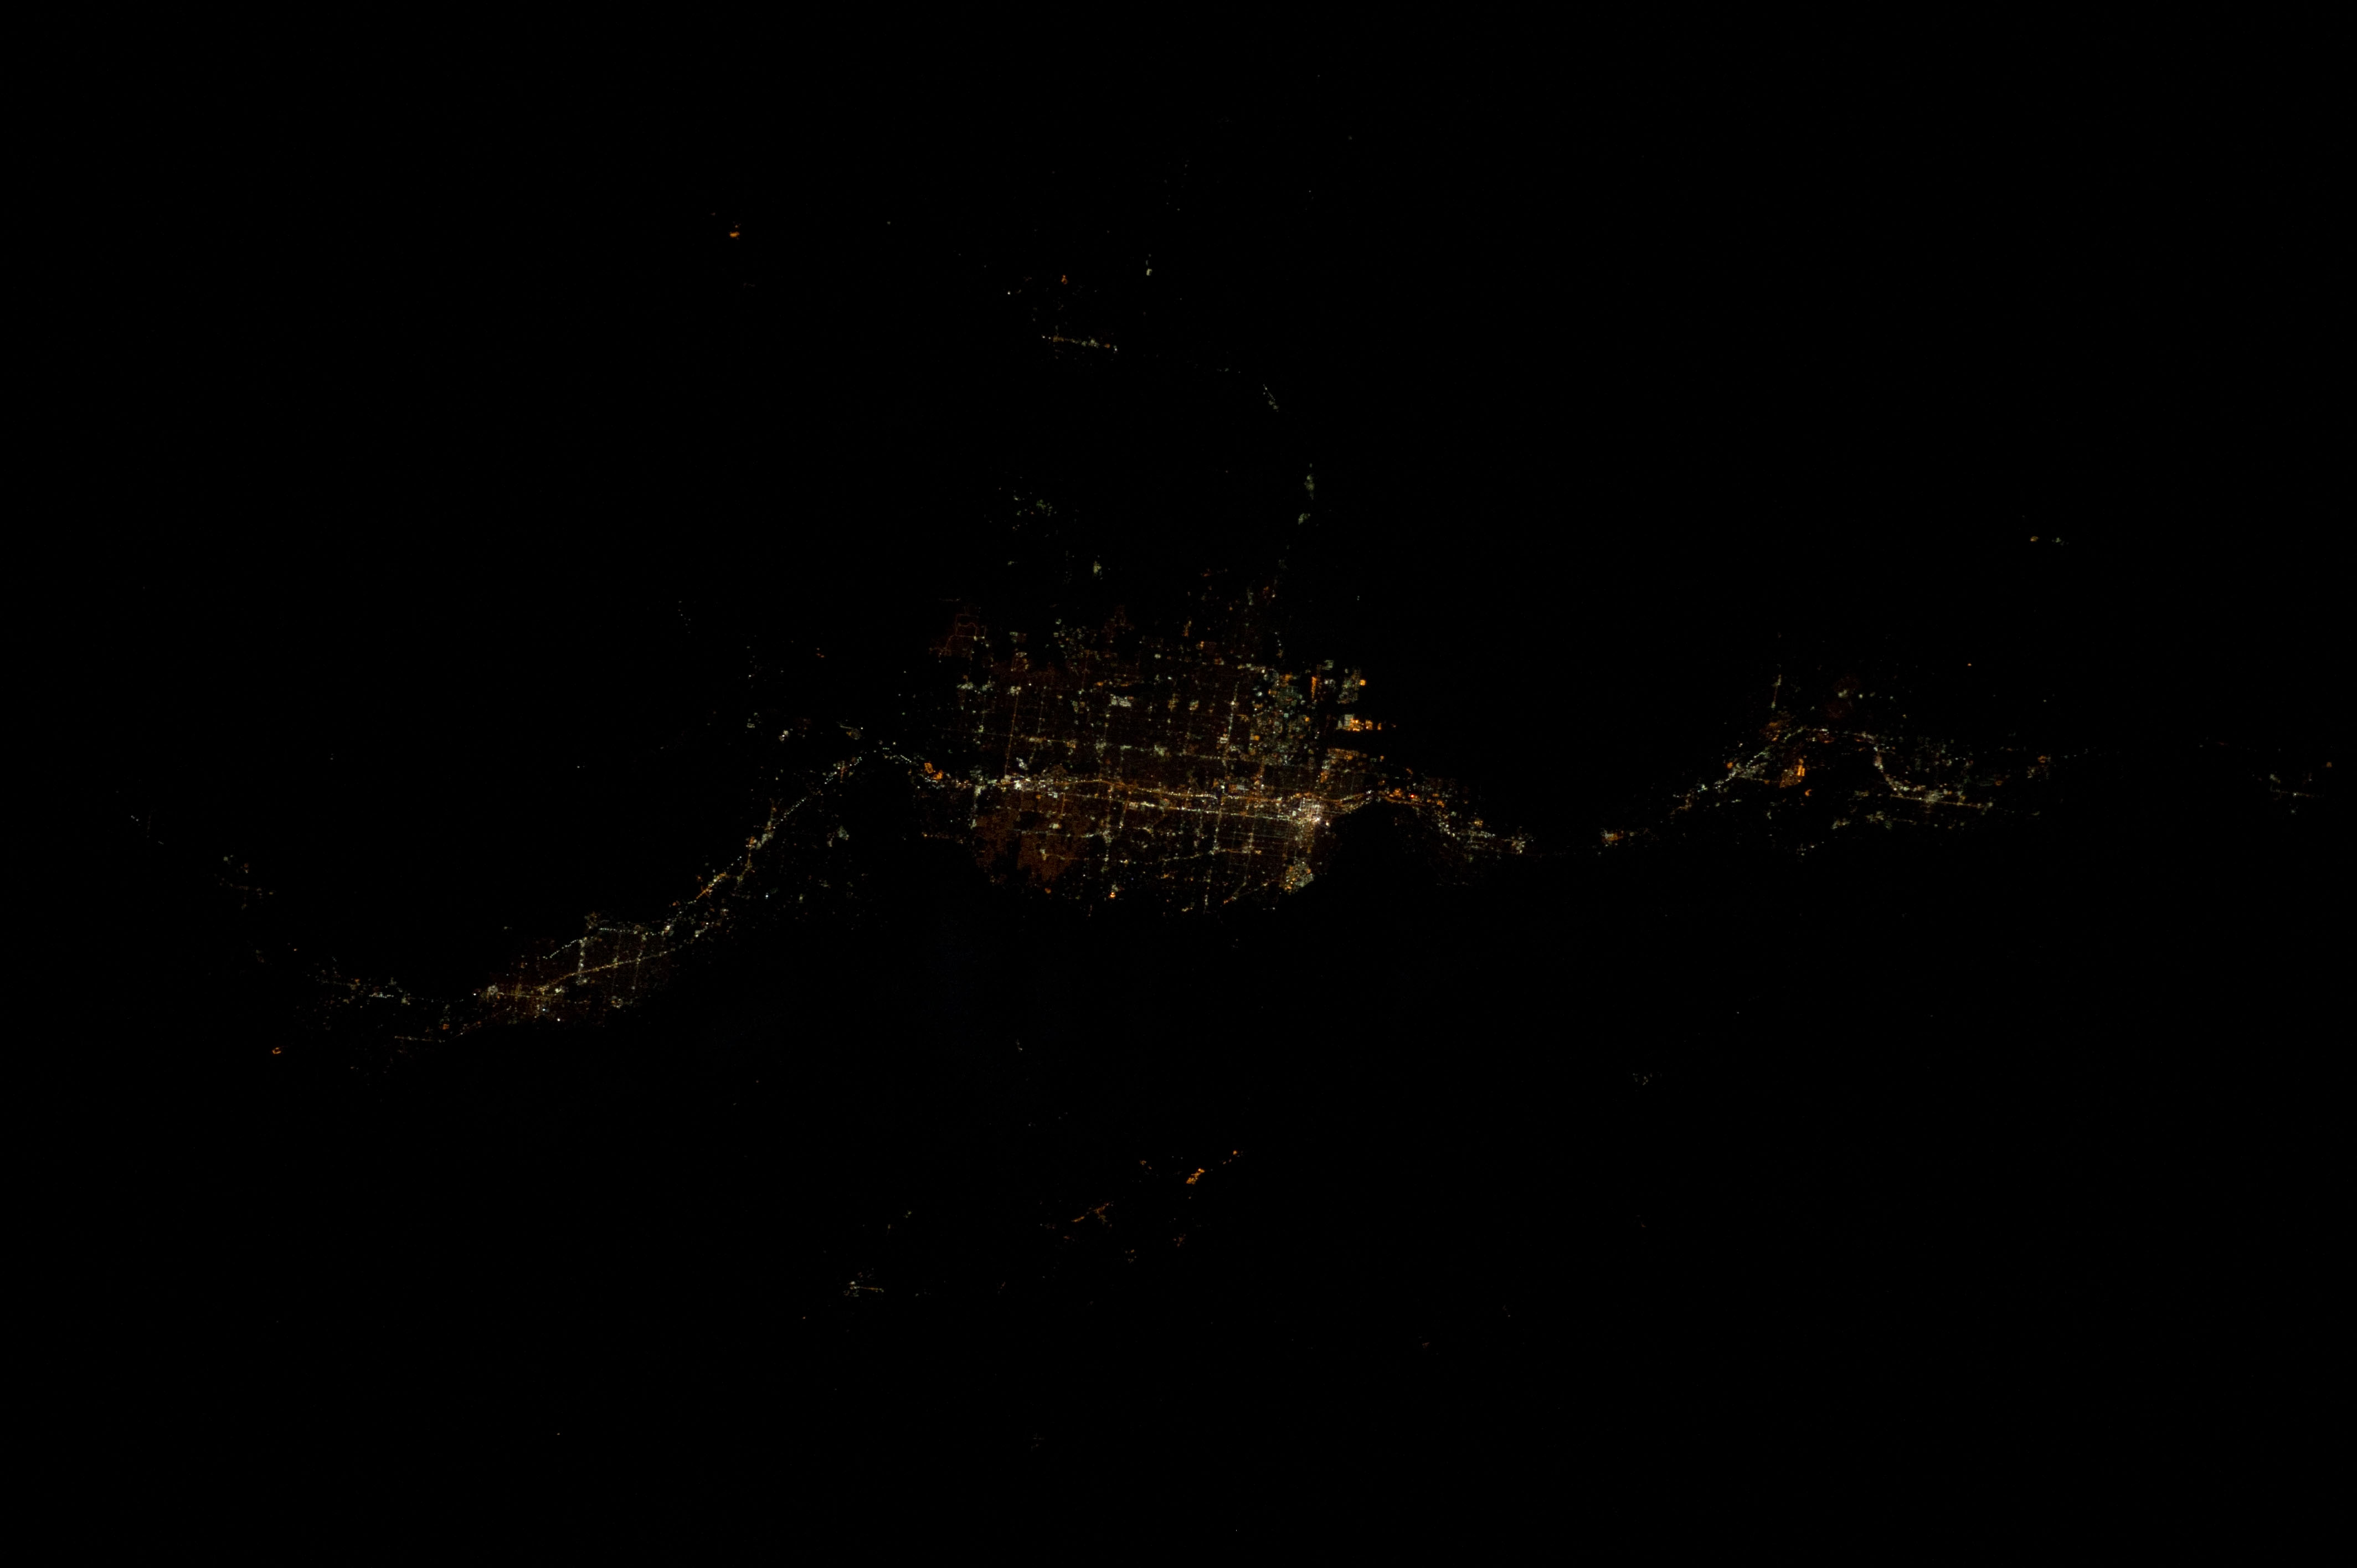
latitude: 40.8
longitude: -111.9
